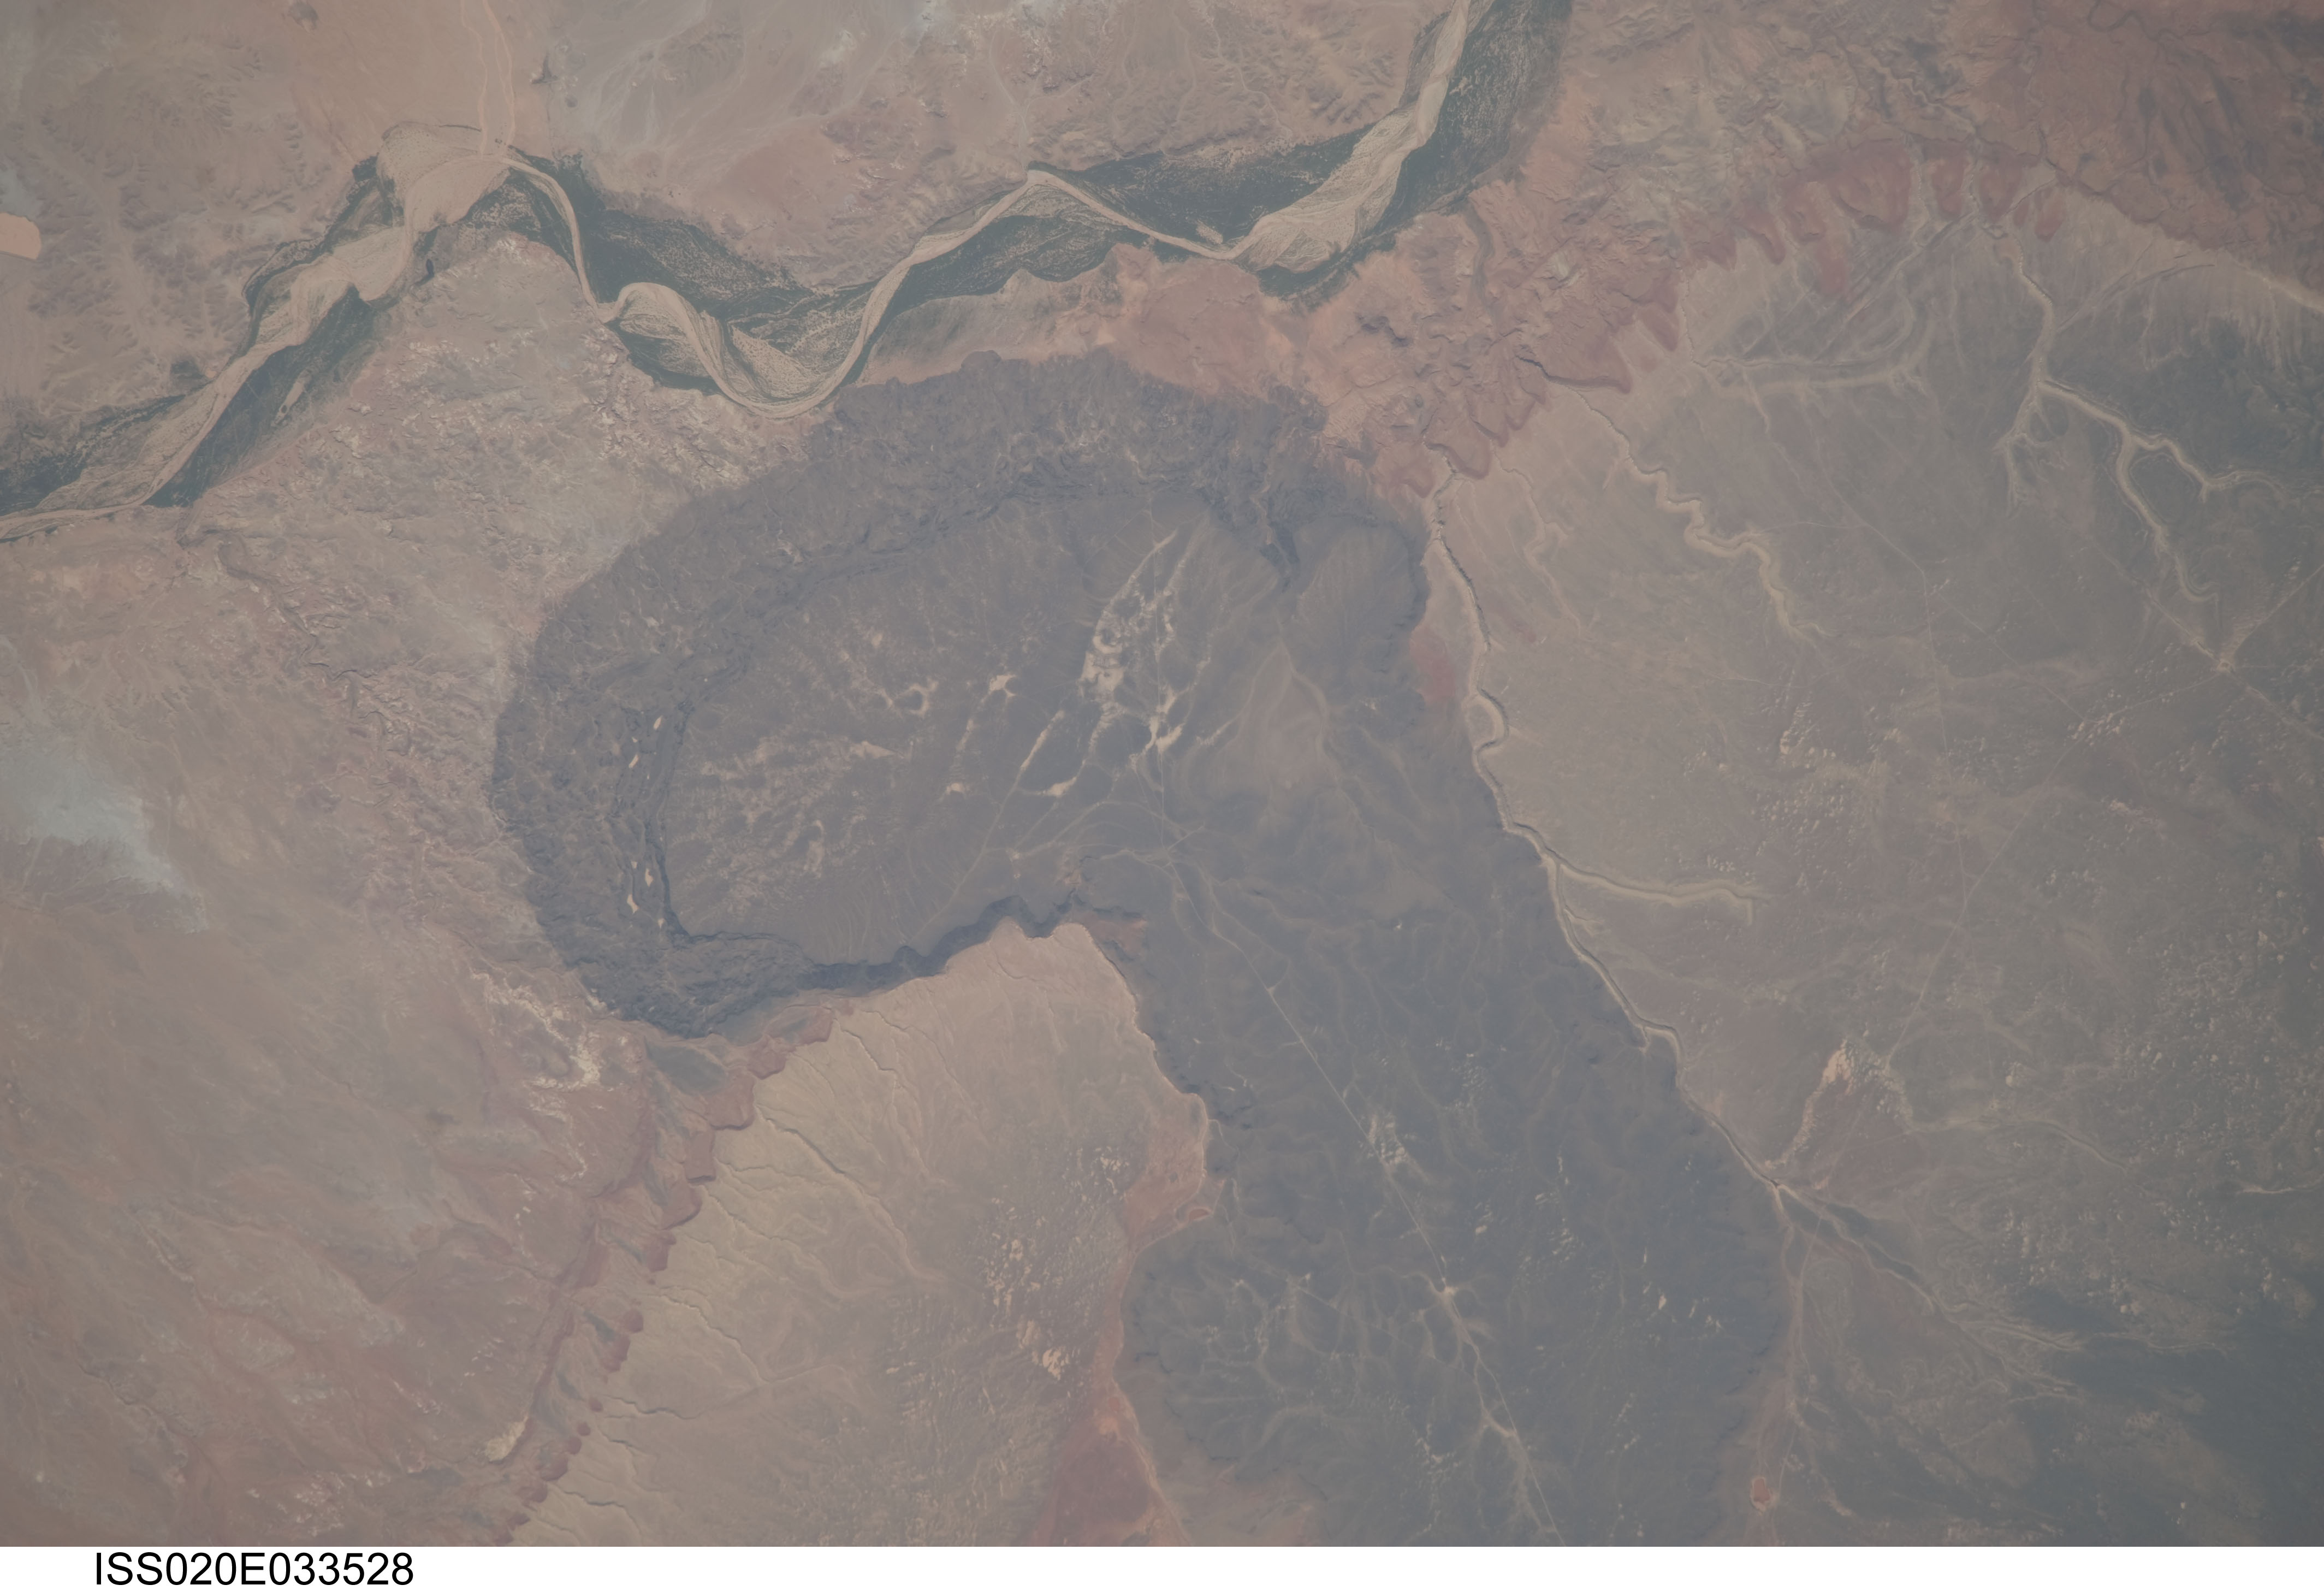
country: USA-ARIZONA
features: BLACK POINT LAVA FLOW, LITTLE COLORADO RIVER, RAVINES, ROAD
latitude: 35.7
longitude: -111.3
